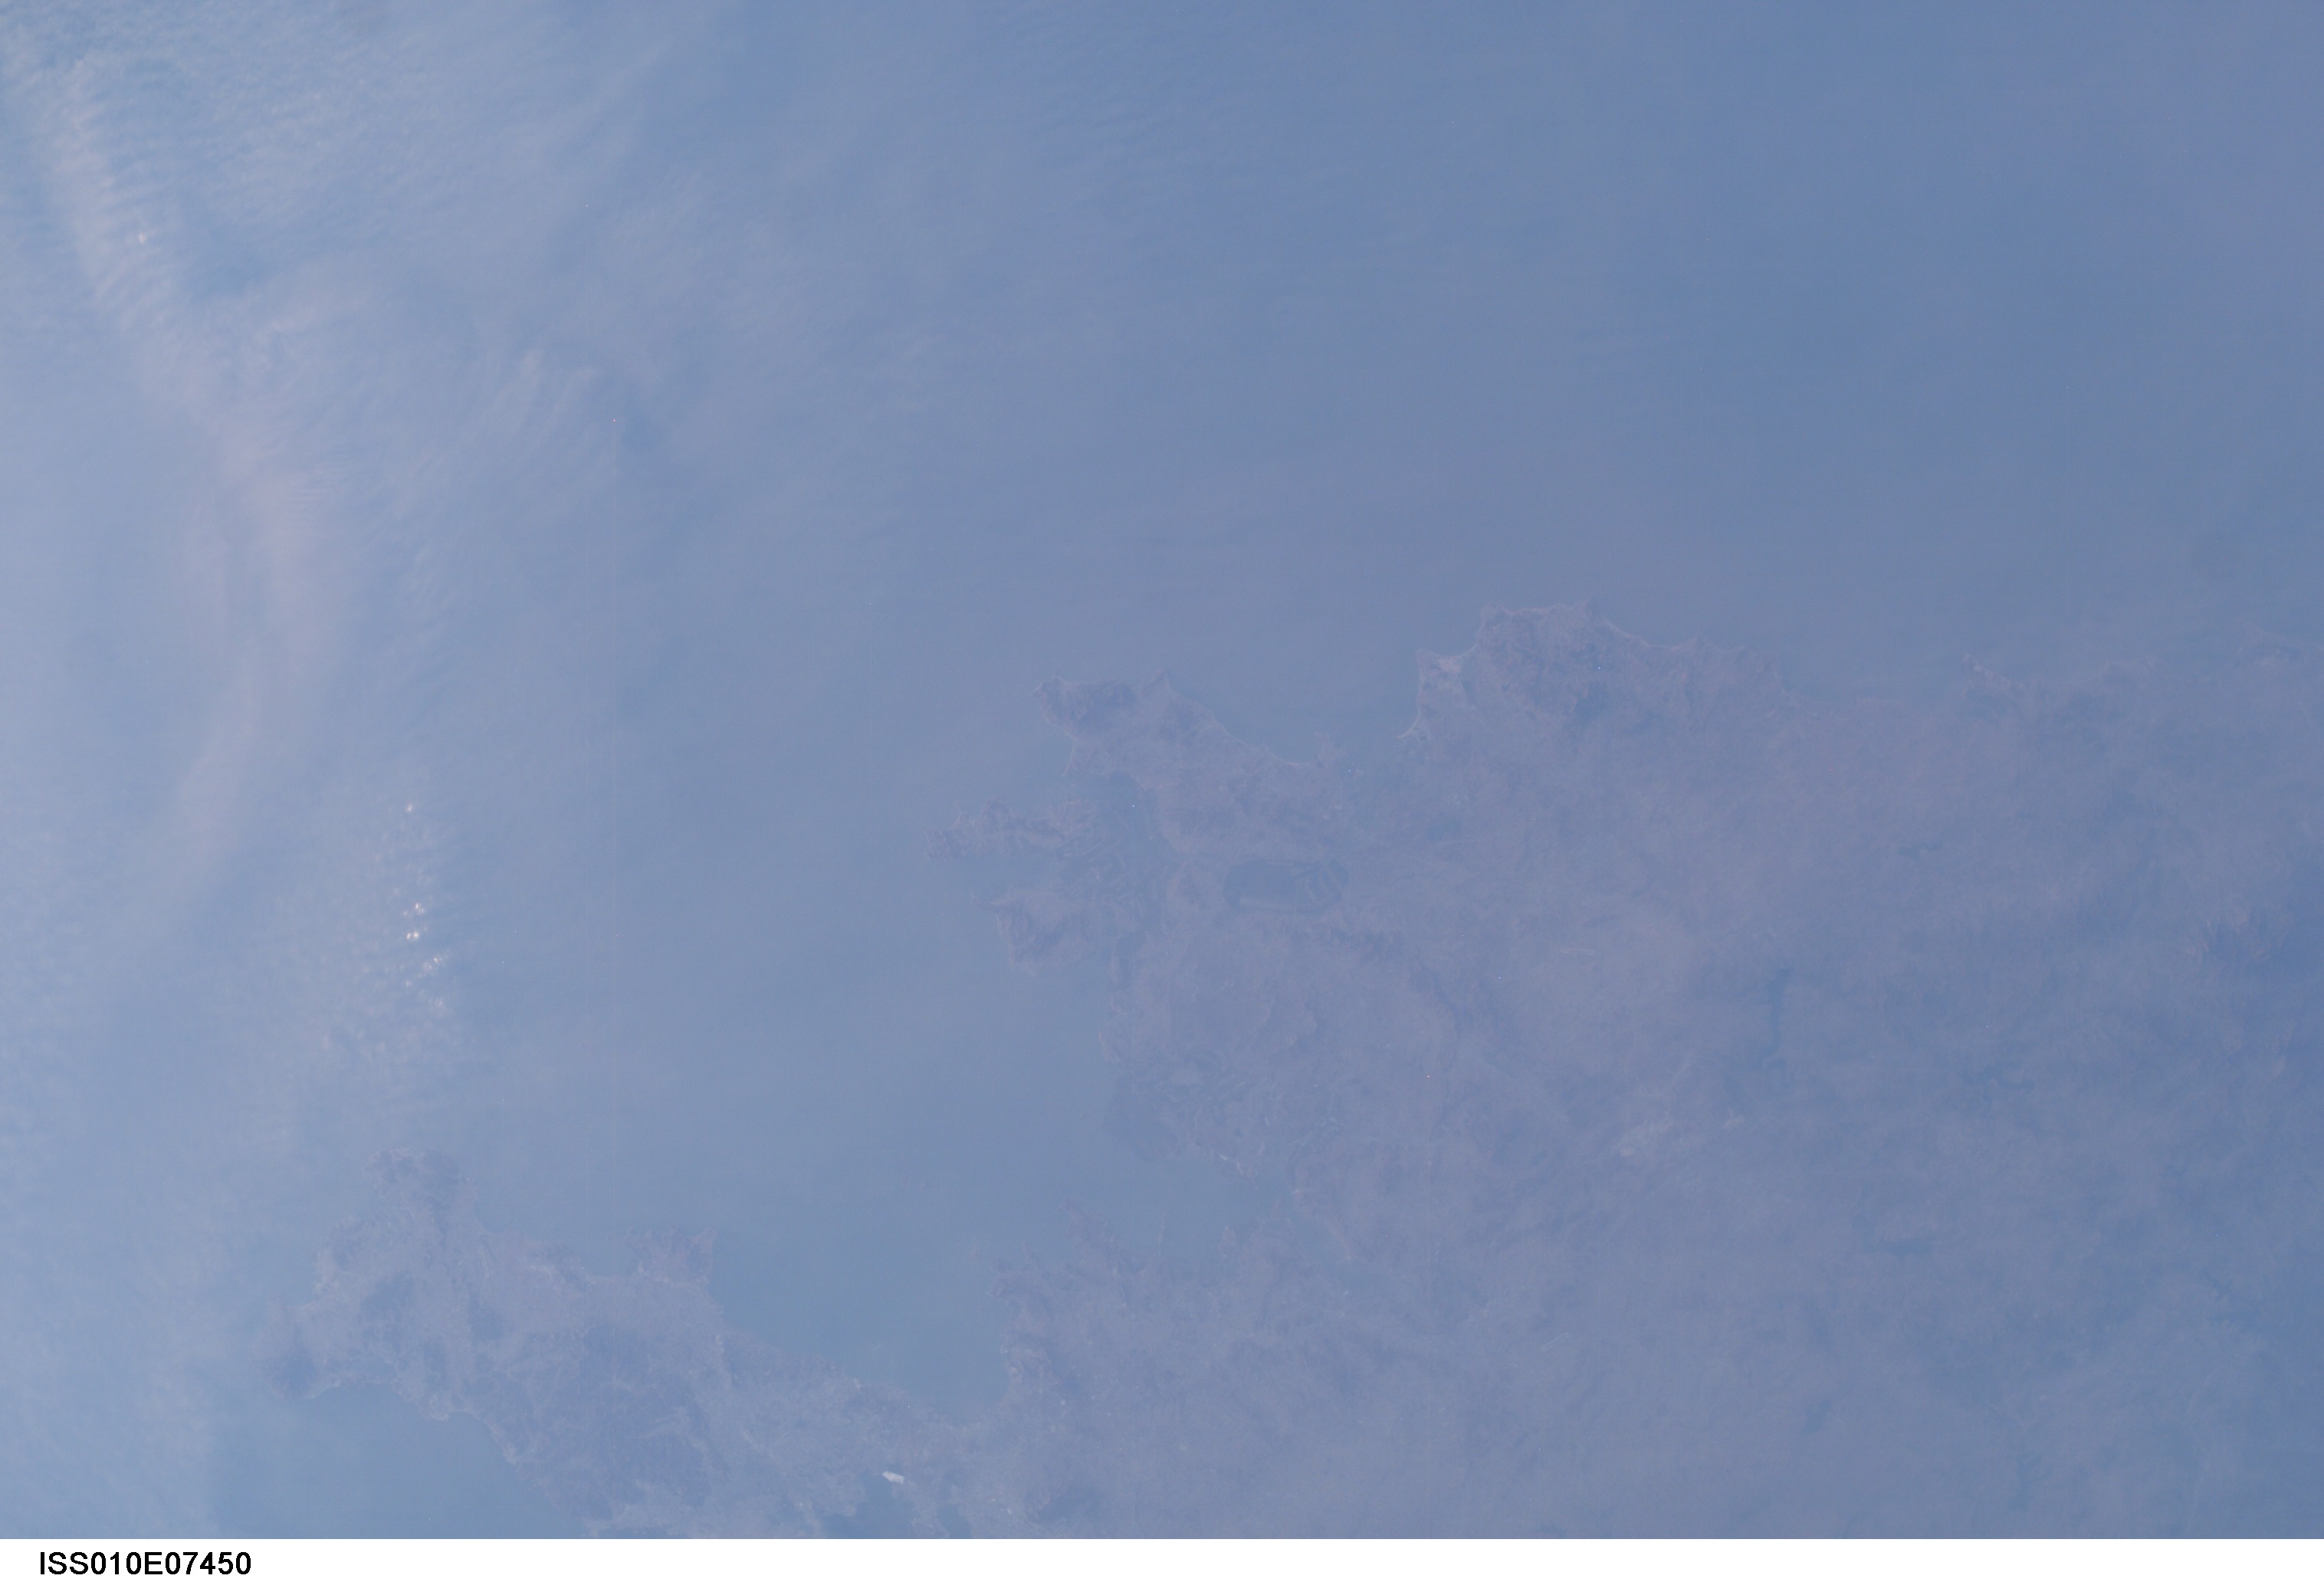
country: CHINA
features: SMOG, LIAODONG B., FUZHOU B.
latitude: 39.5
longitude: 121.5
